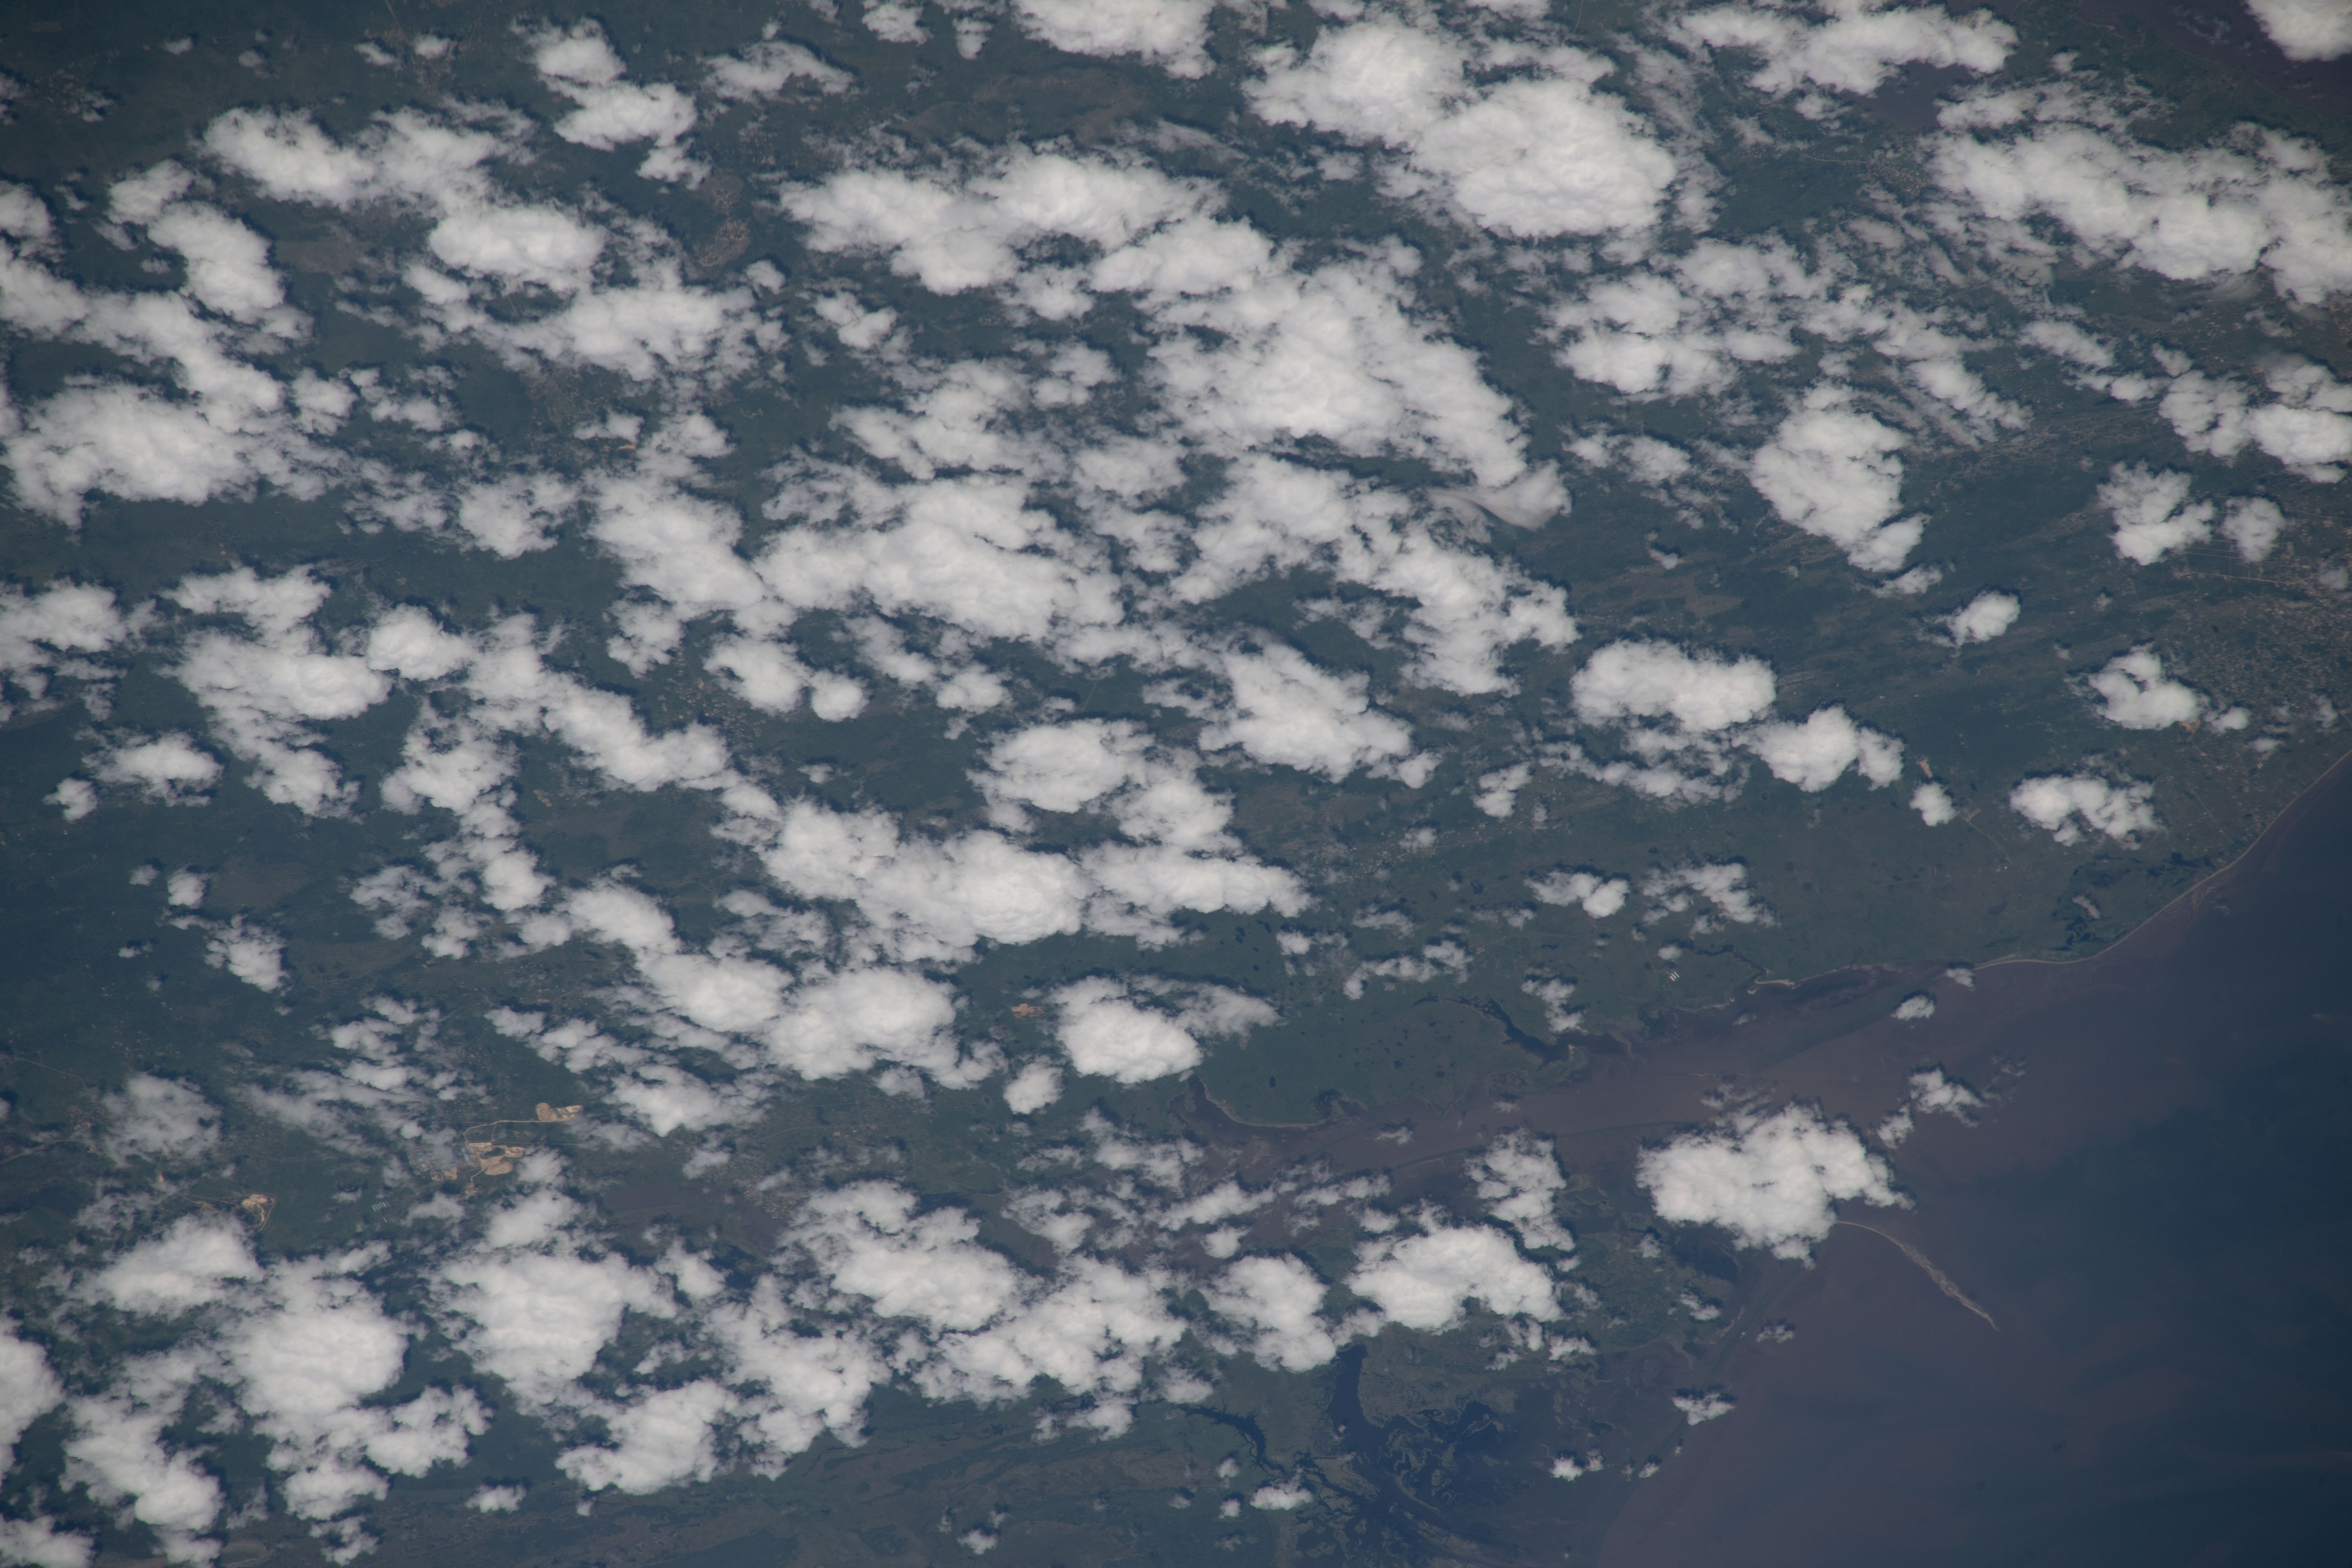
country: MOZAMBIQUE
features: MAPUTO BAY, FLOODING, MAHOFULELE
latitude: -26.3
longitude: 32.6
